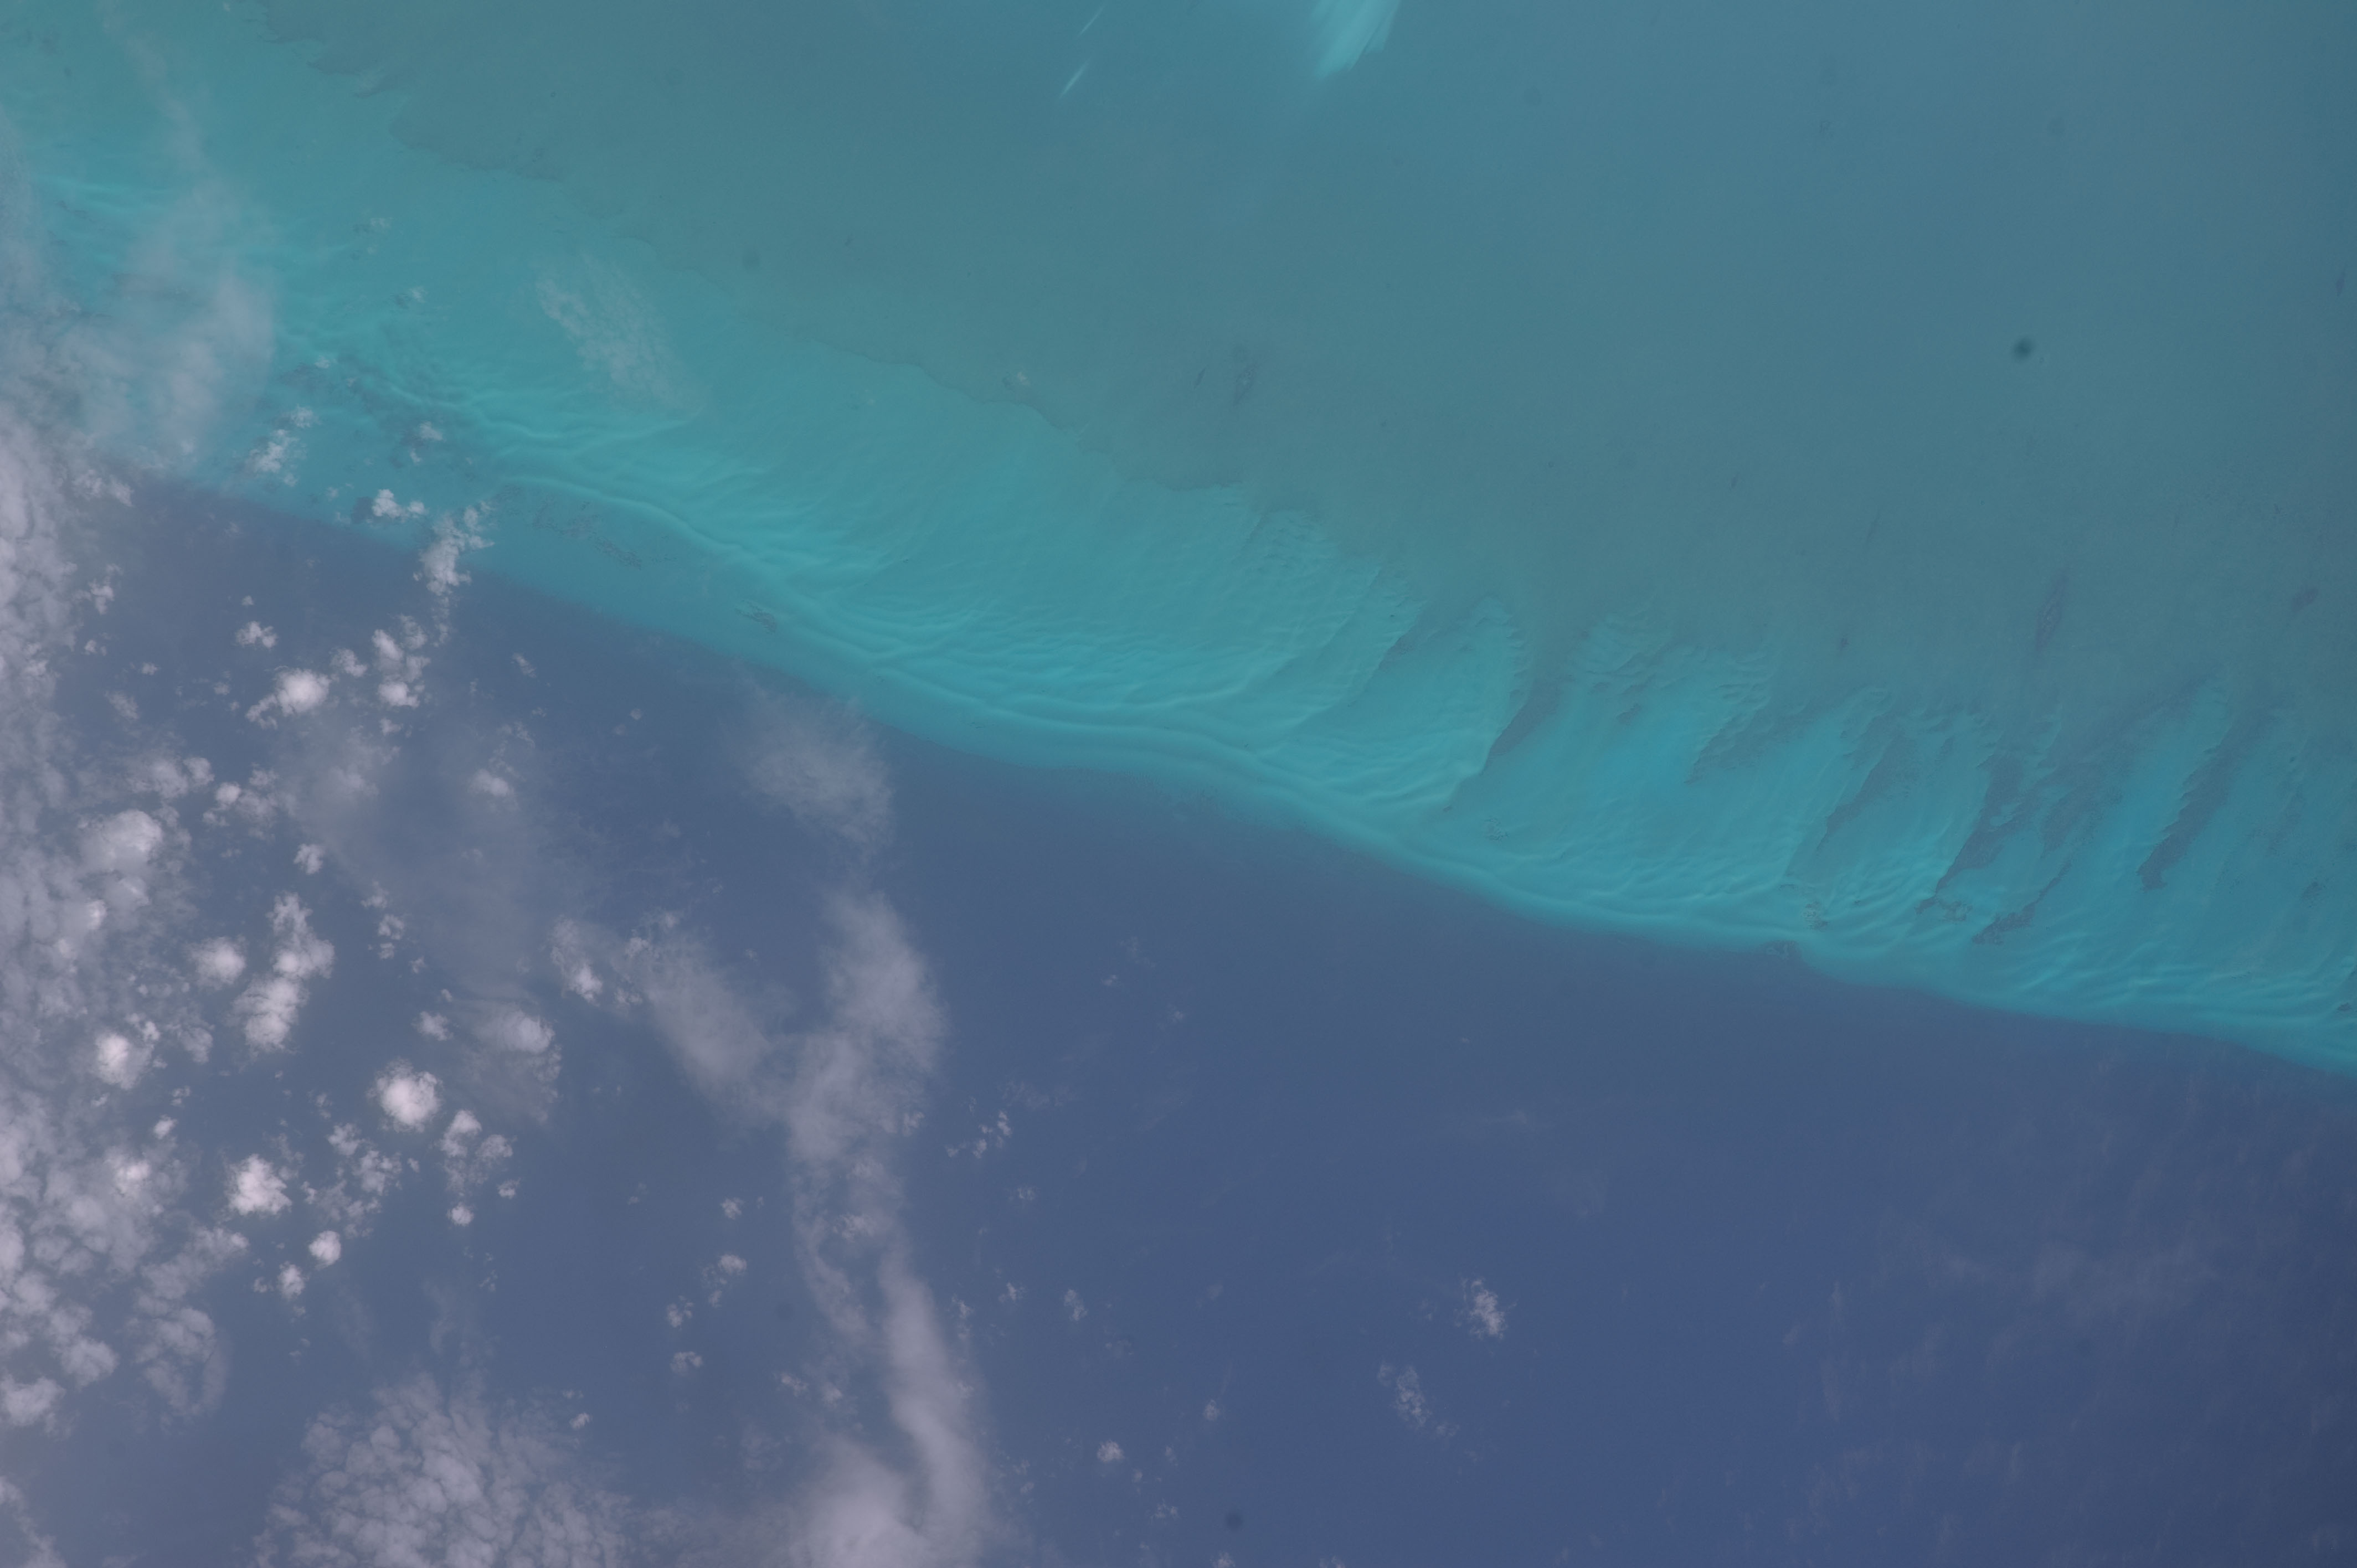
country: BAHAMAS
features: REEFS
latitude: 24.7
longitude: -79.2
